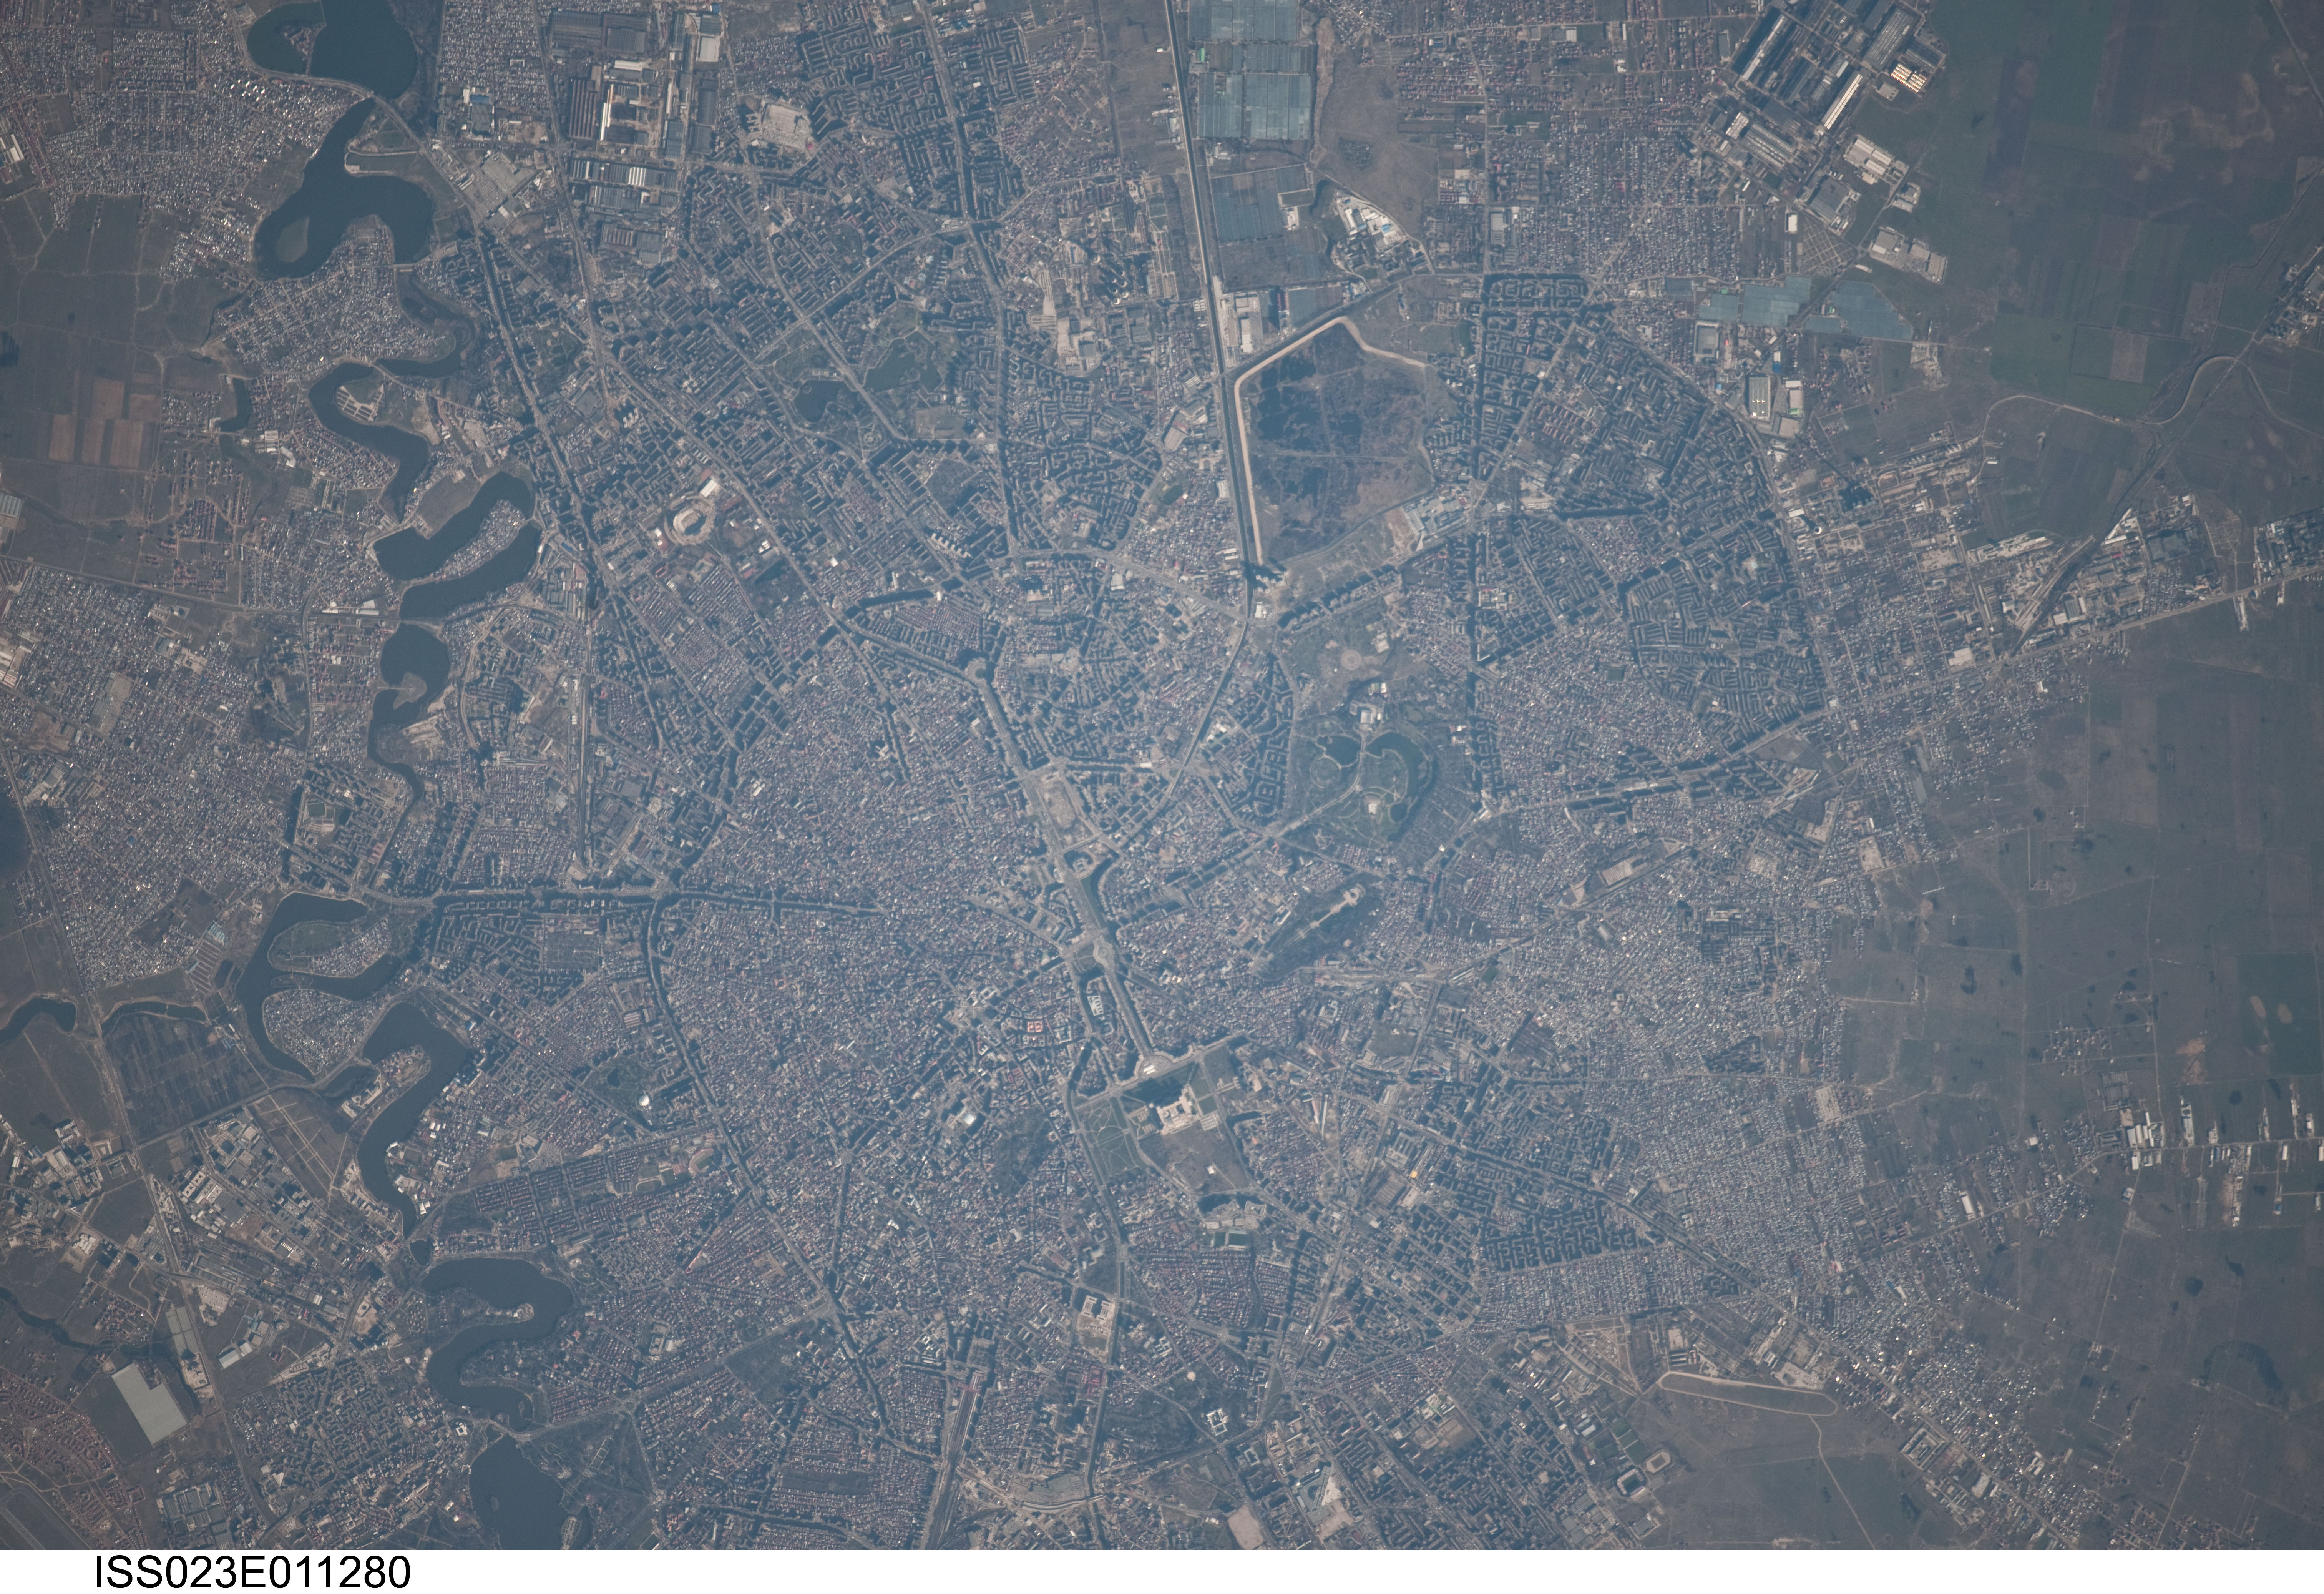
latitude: 44.4
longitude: 26.1
